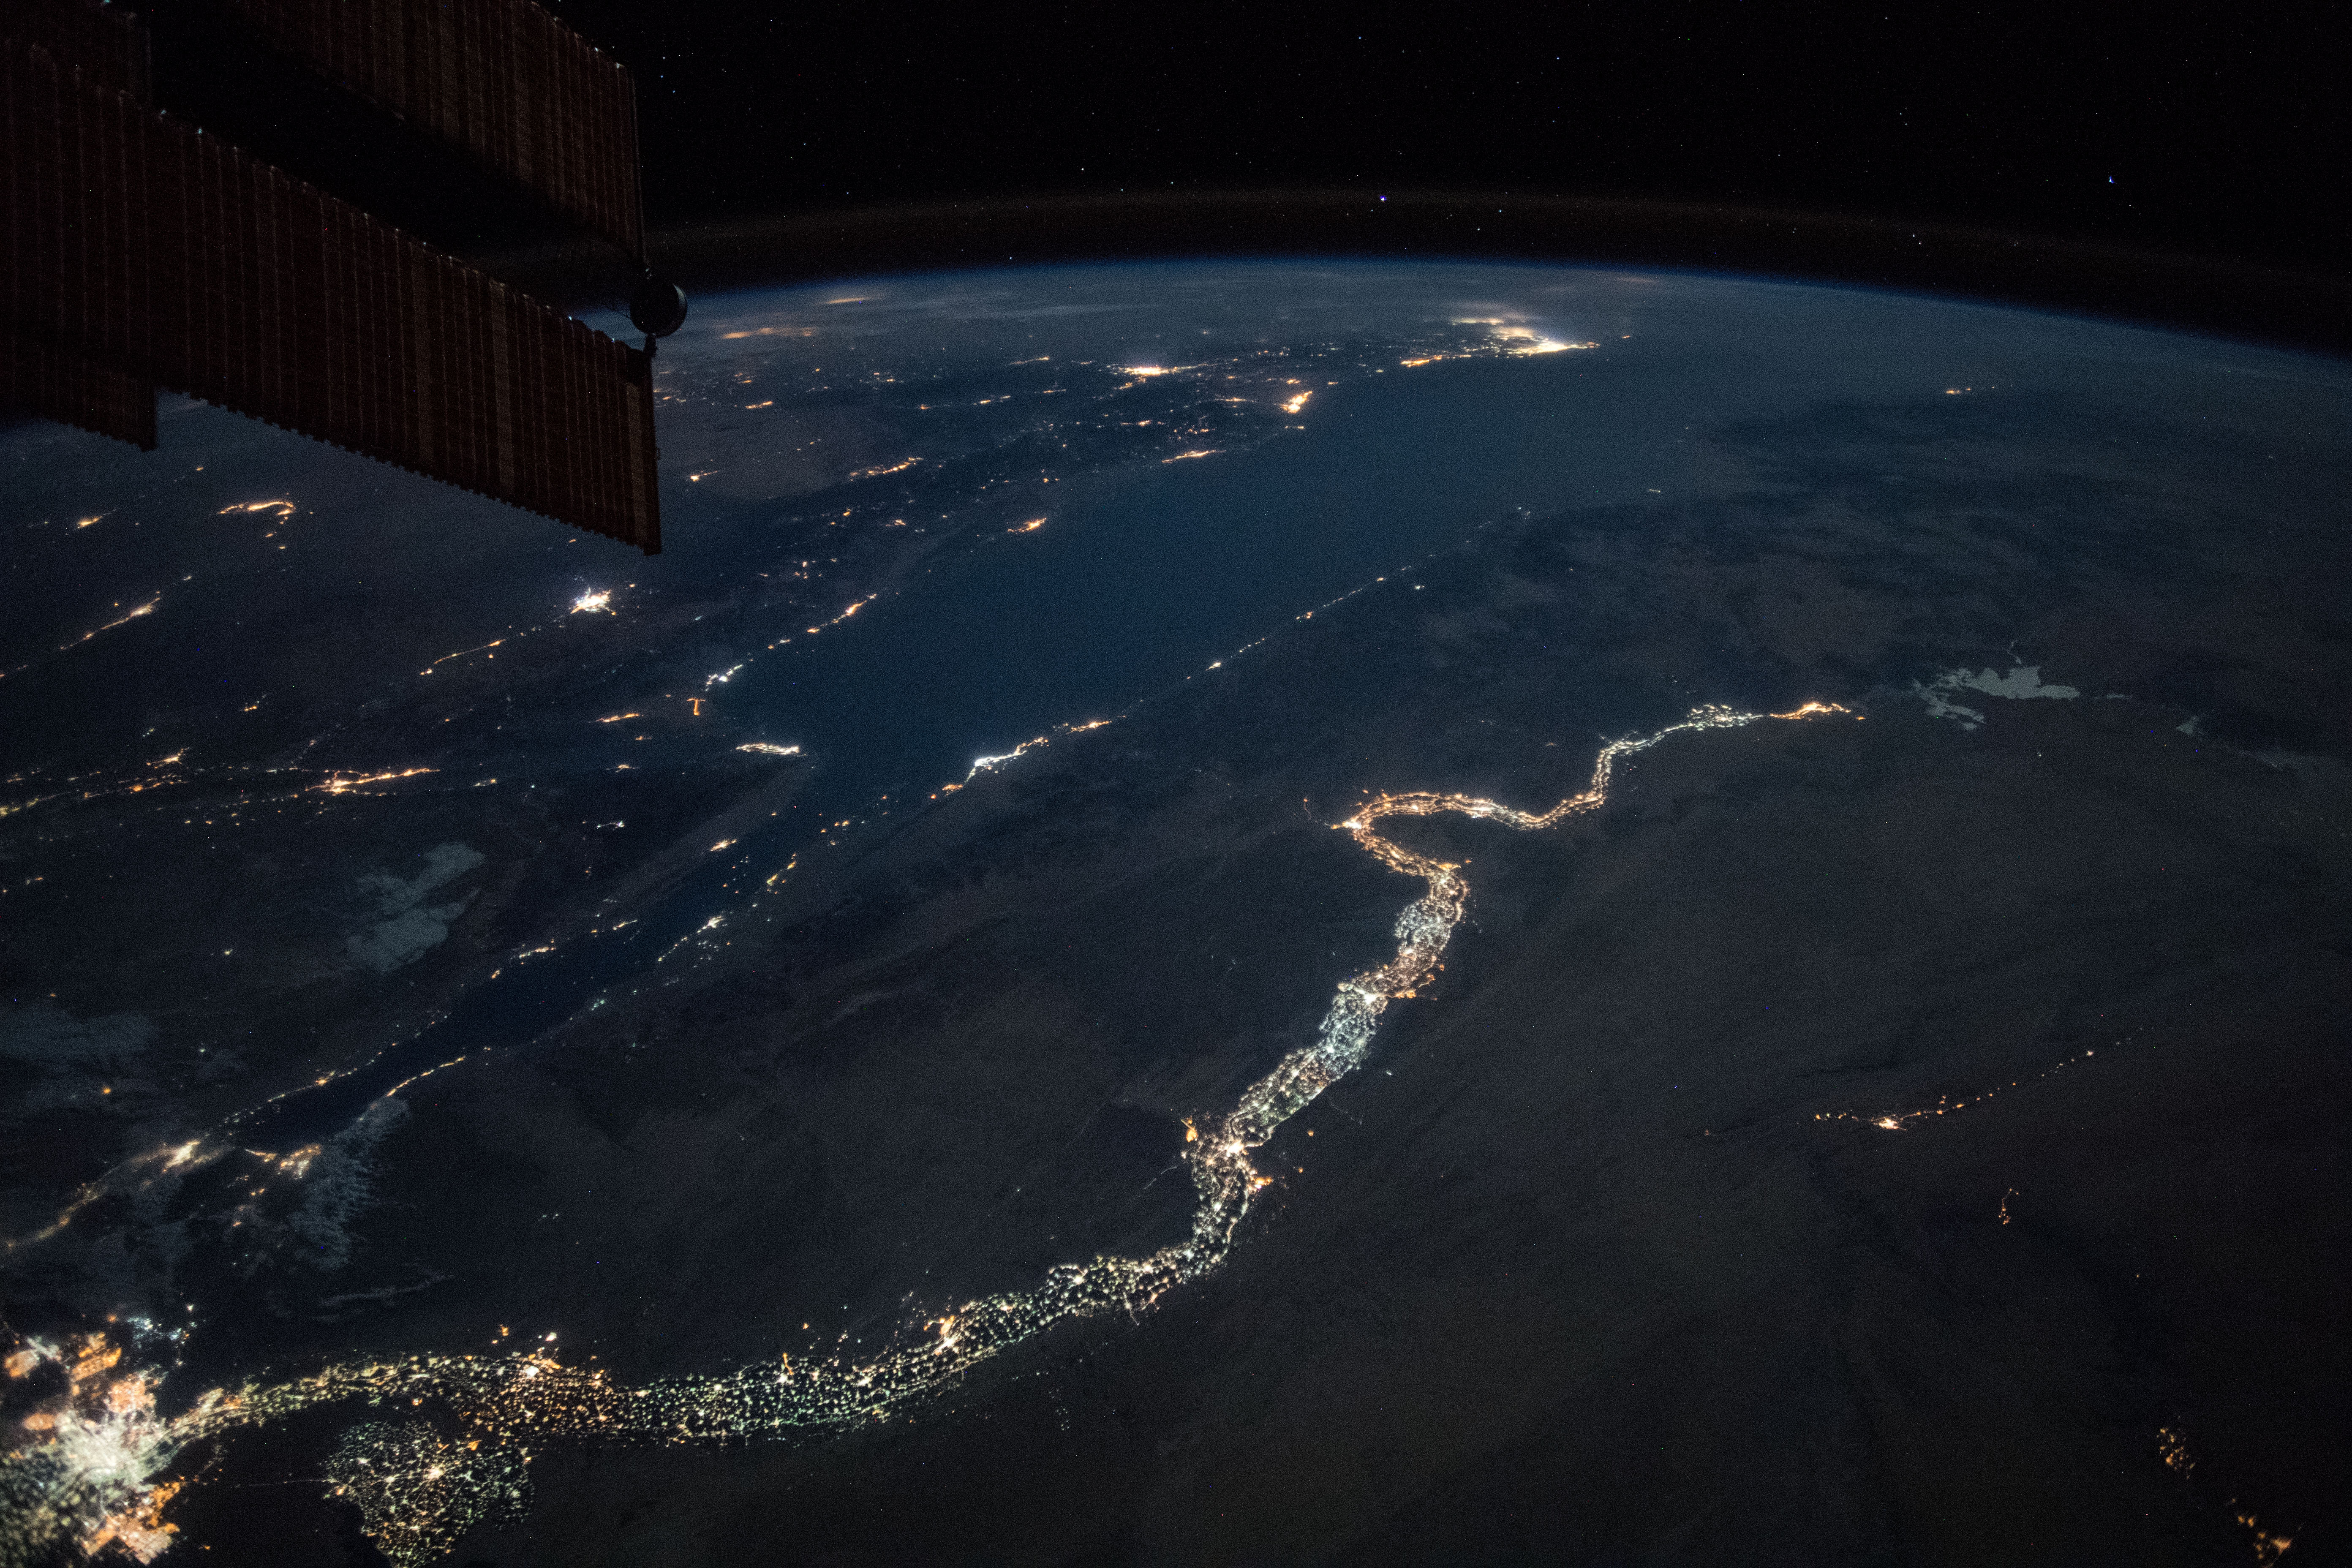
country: EGYPT
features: EASTERN DESERT, QENA CITY, GERGA CITY, SOHJAG, TAHTA CITY, GULF OF SUEZ, GULF OF AQABA, CAIRO CITY, FAIYUM CITY, MALLAWI CITY, NILE RIVER, NIGHT, EARTH LIMB
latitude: 26.7
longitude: 33.0
